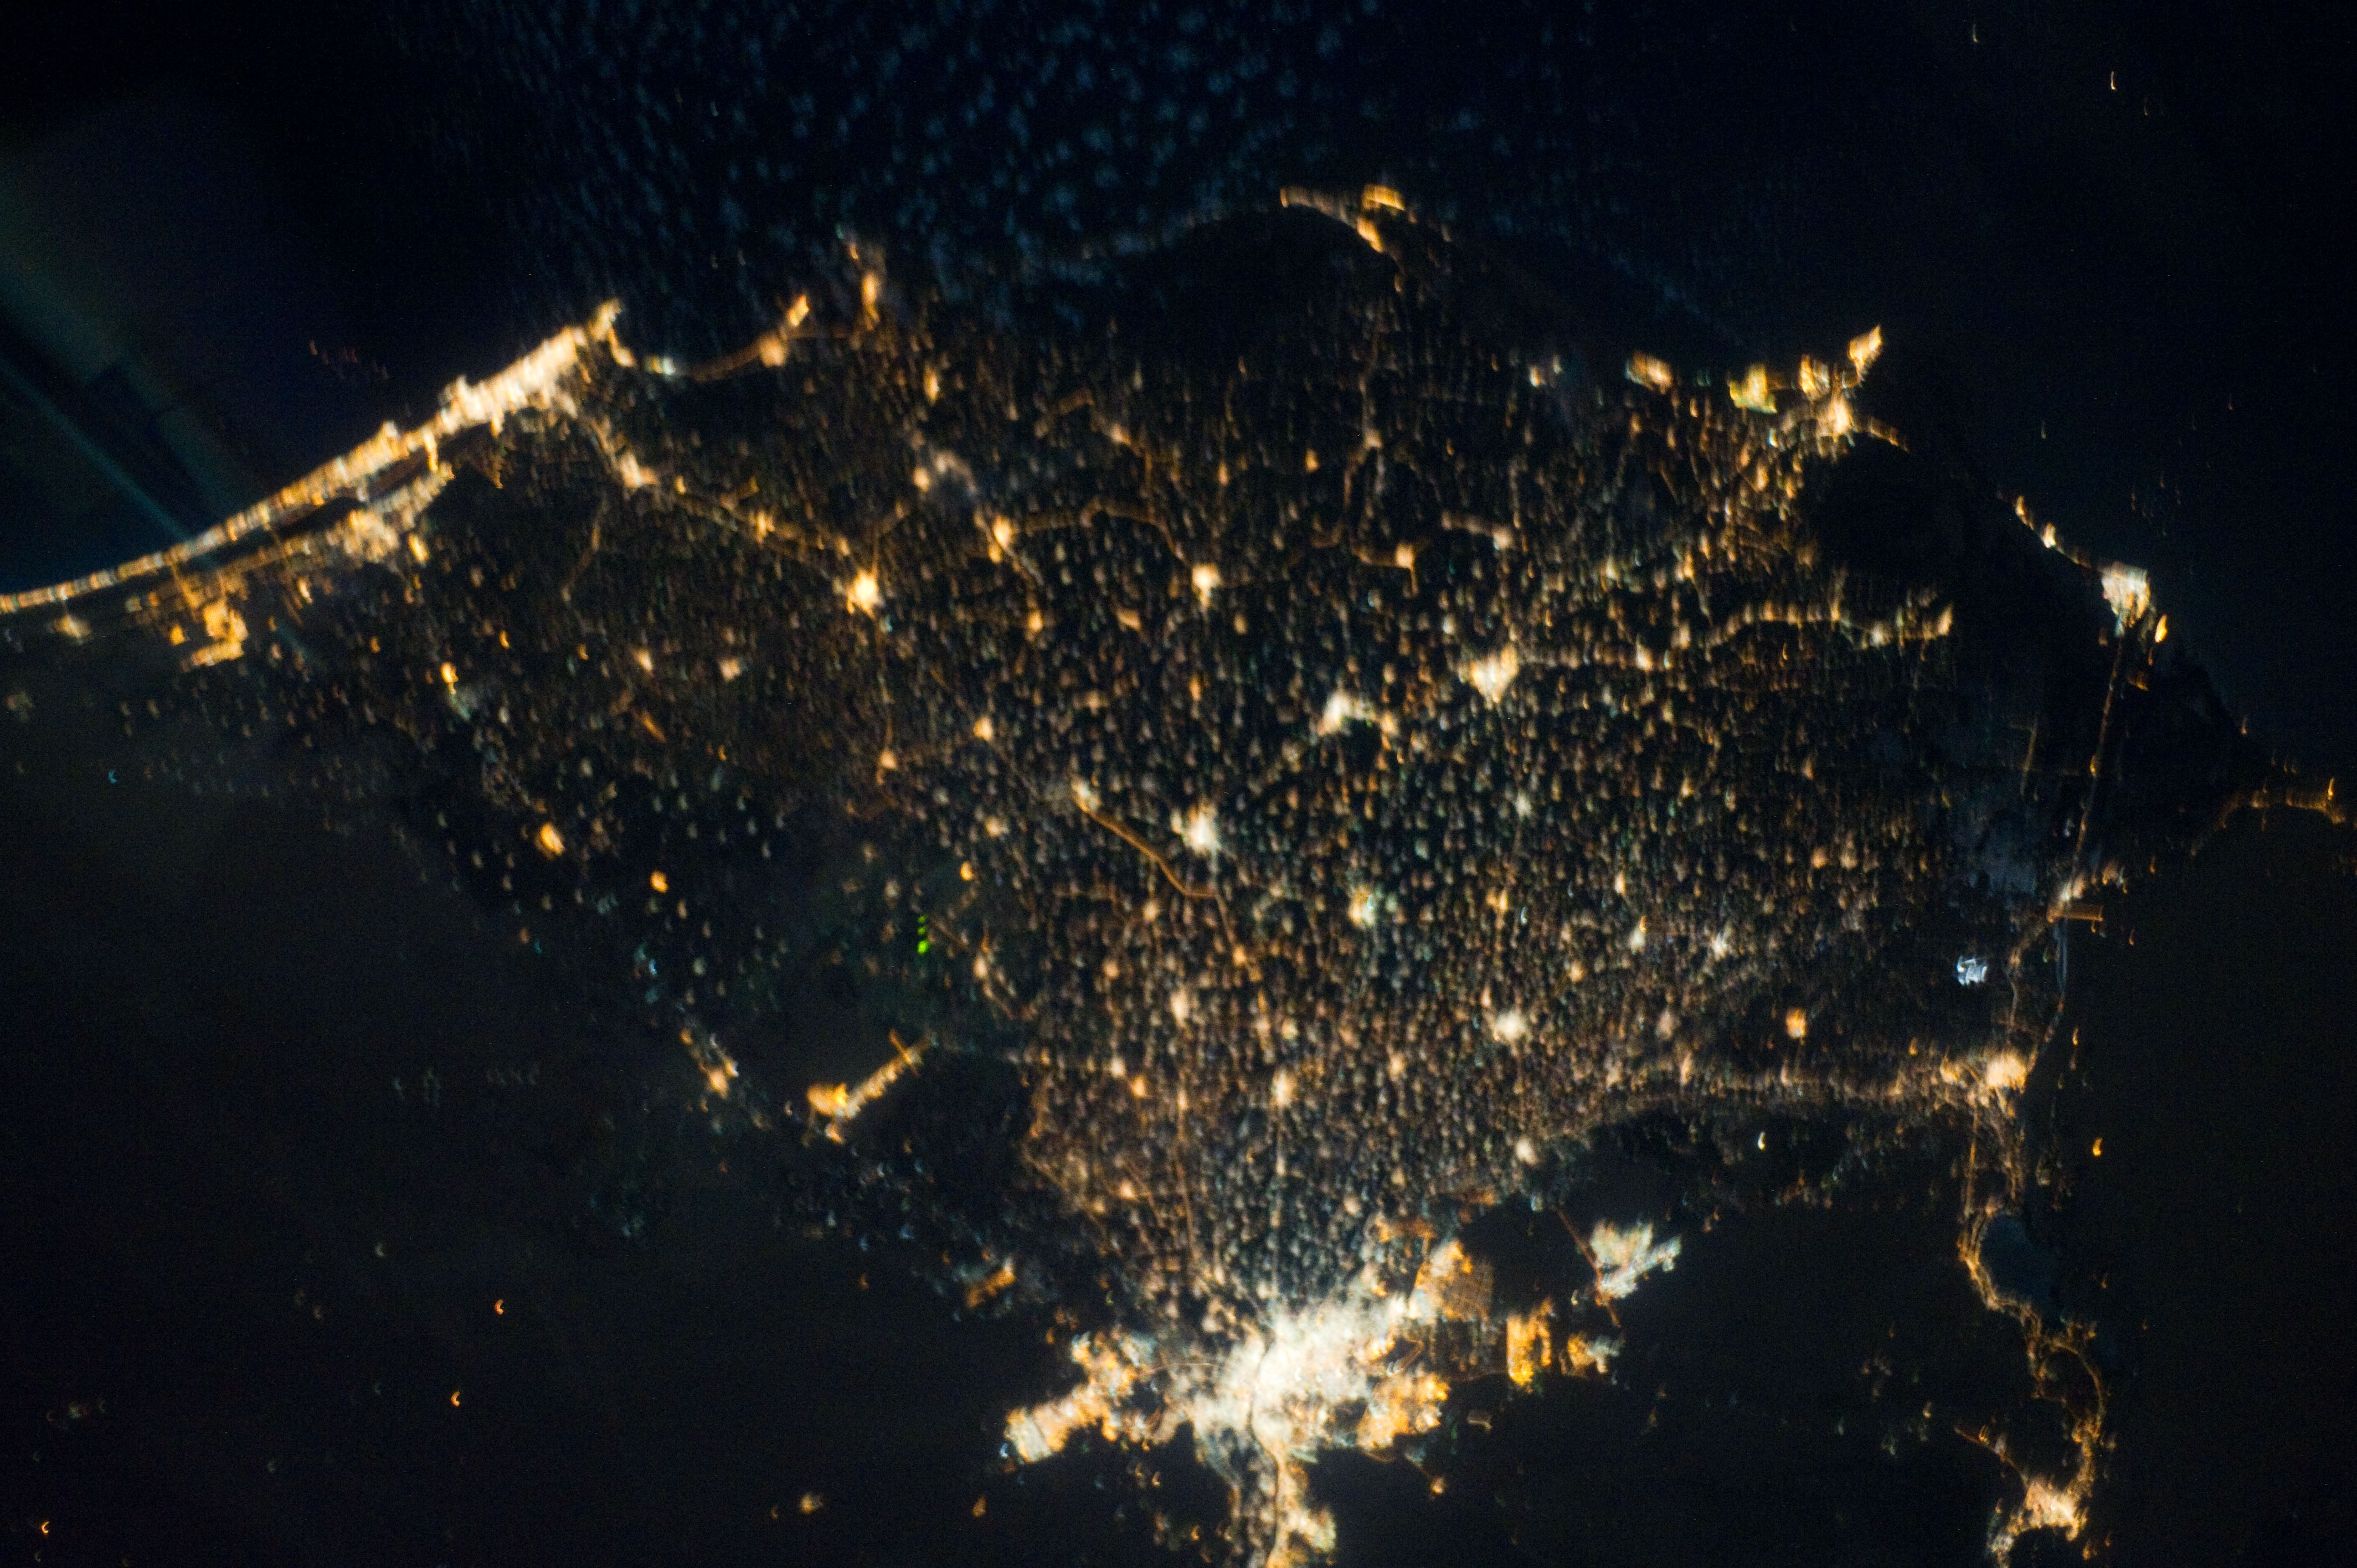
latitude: 30.6
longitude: 30.5
